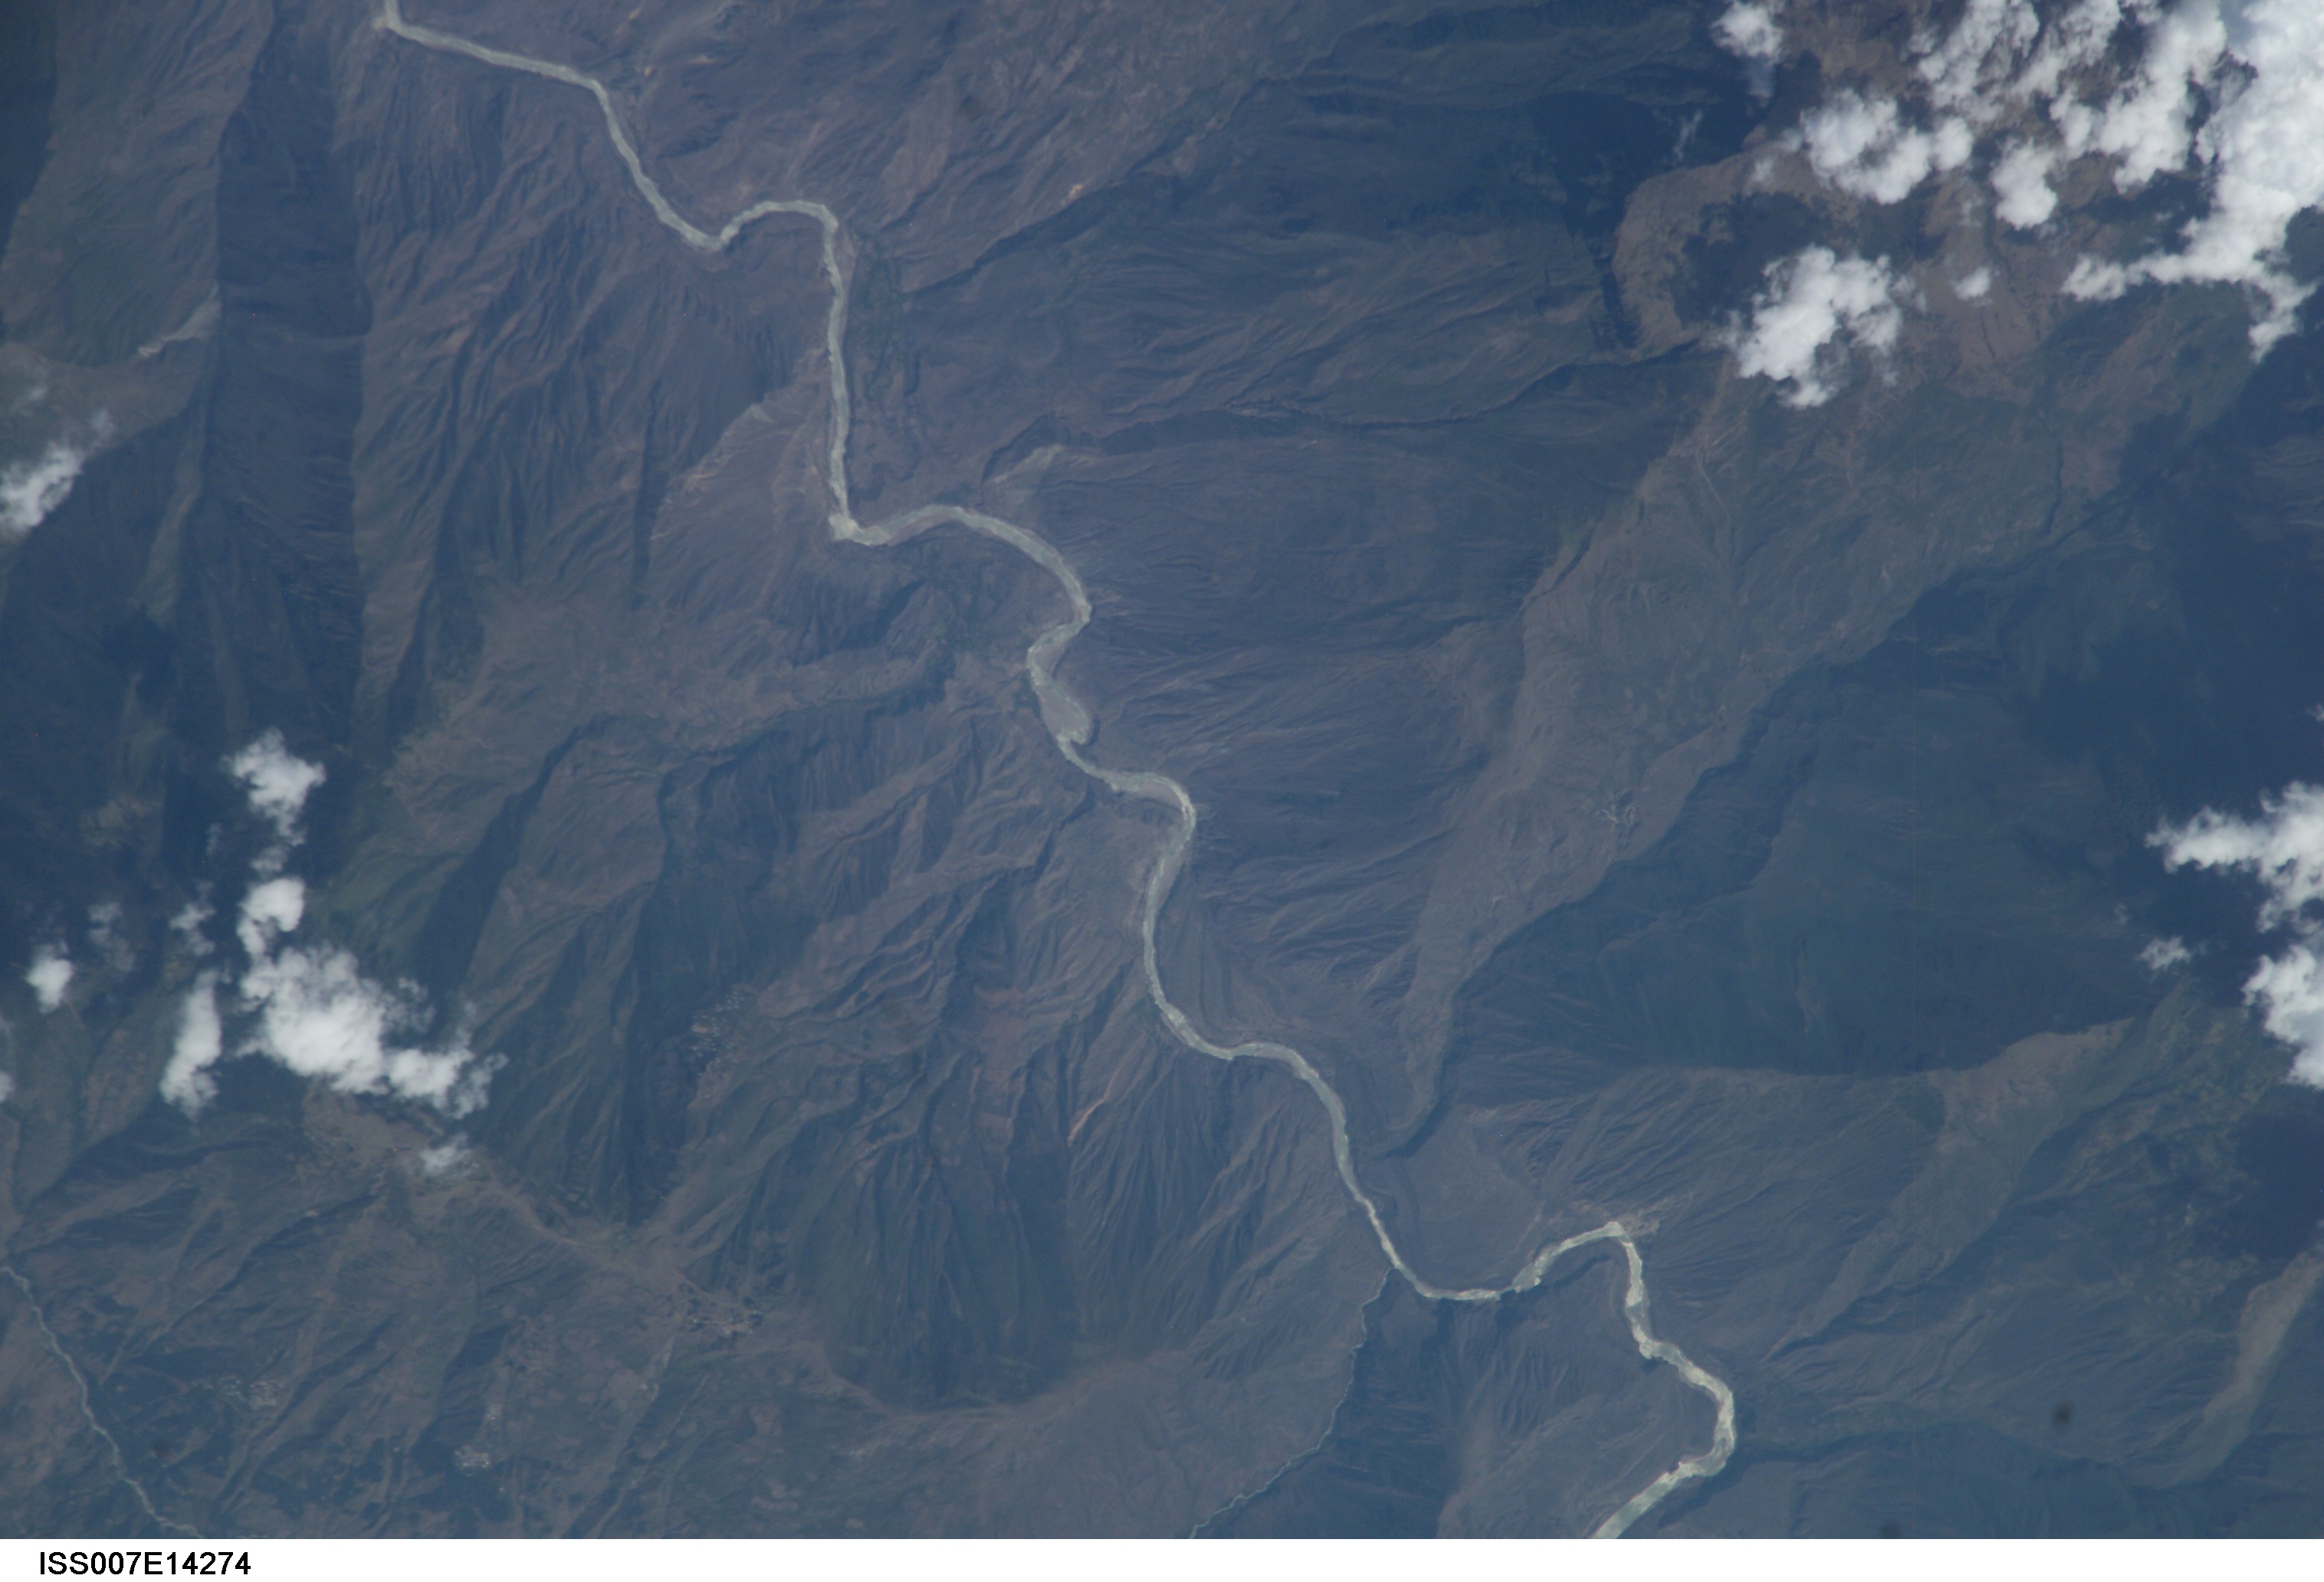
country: PERU
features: APURIMAC RIVER, STREAMS, JUNGLE
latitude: -13.5
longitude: -73.5
